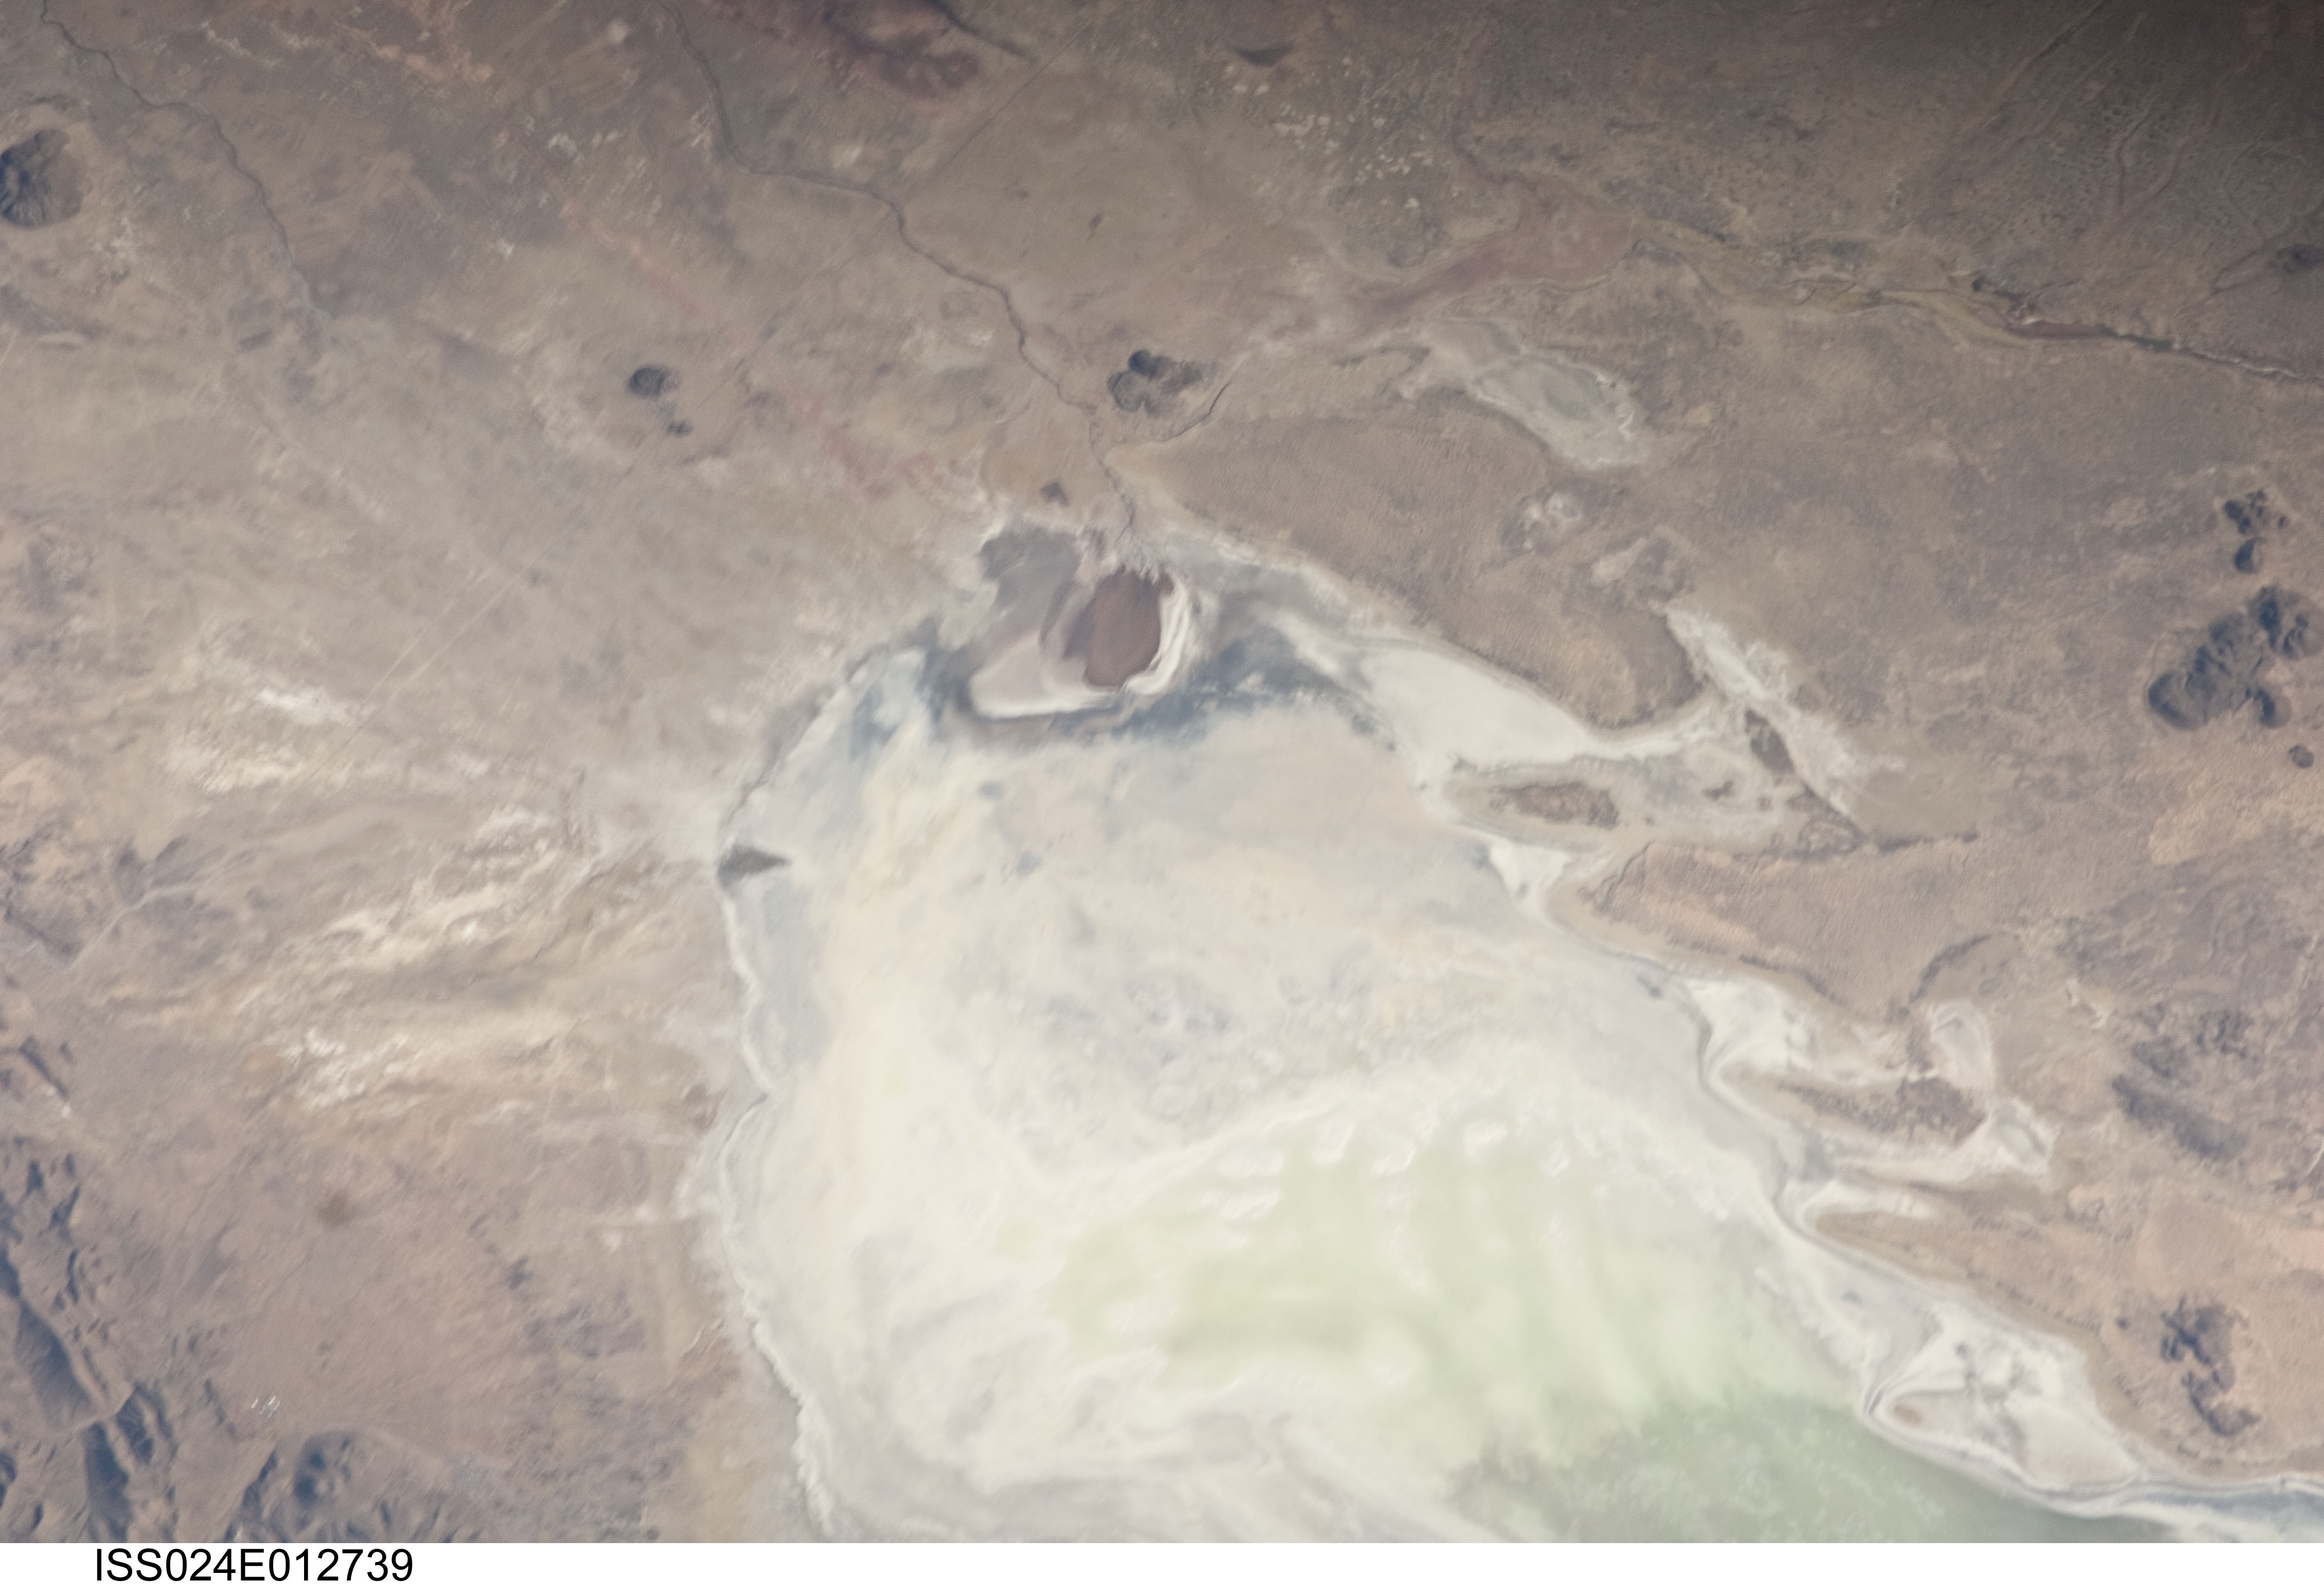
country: BOLIVIA
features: S. LAKE POOPO, SHORELINE
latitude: -19.1
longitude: -67.0
